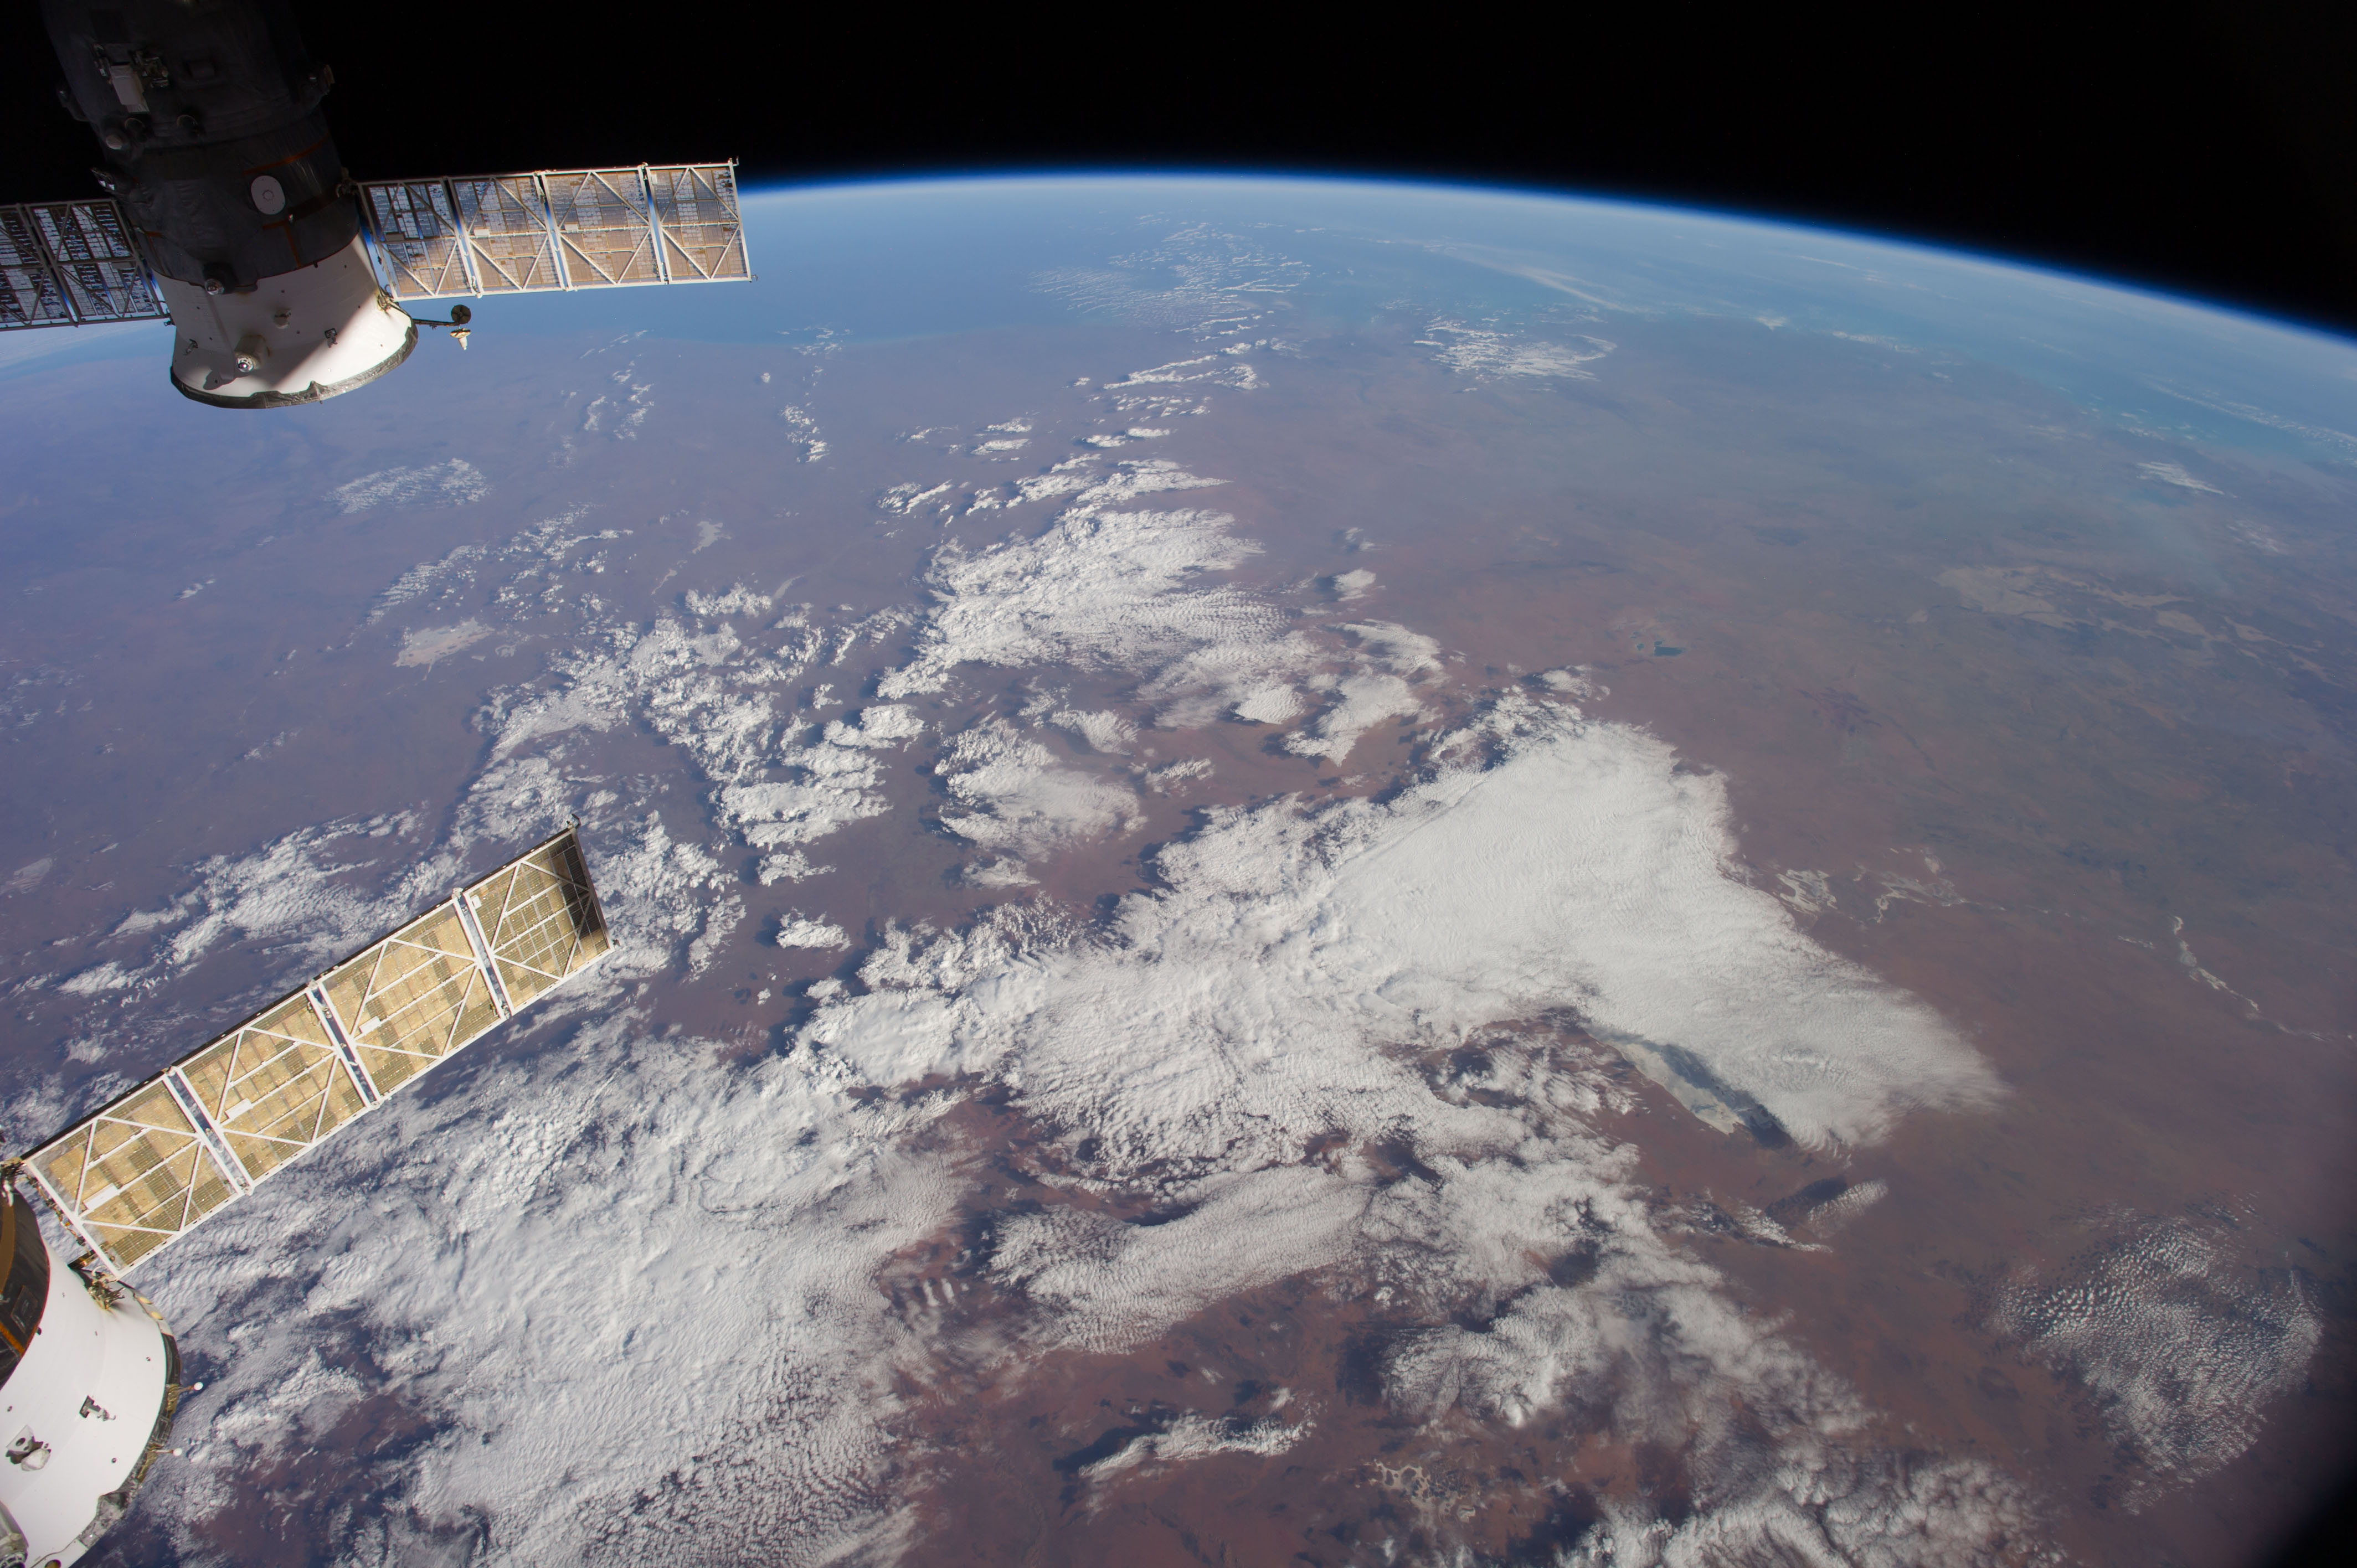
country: AUSTRALIA-WA
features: INDIAN O., L. GREGORY, L. MACKAY, GREAT SANDY DES., ATMOSPHERIC LIMB
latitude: -22.5
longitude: 126.0
